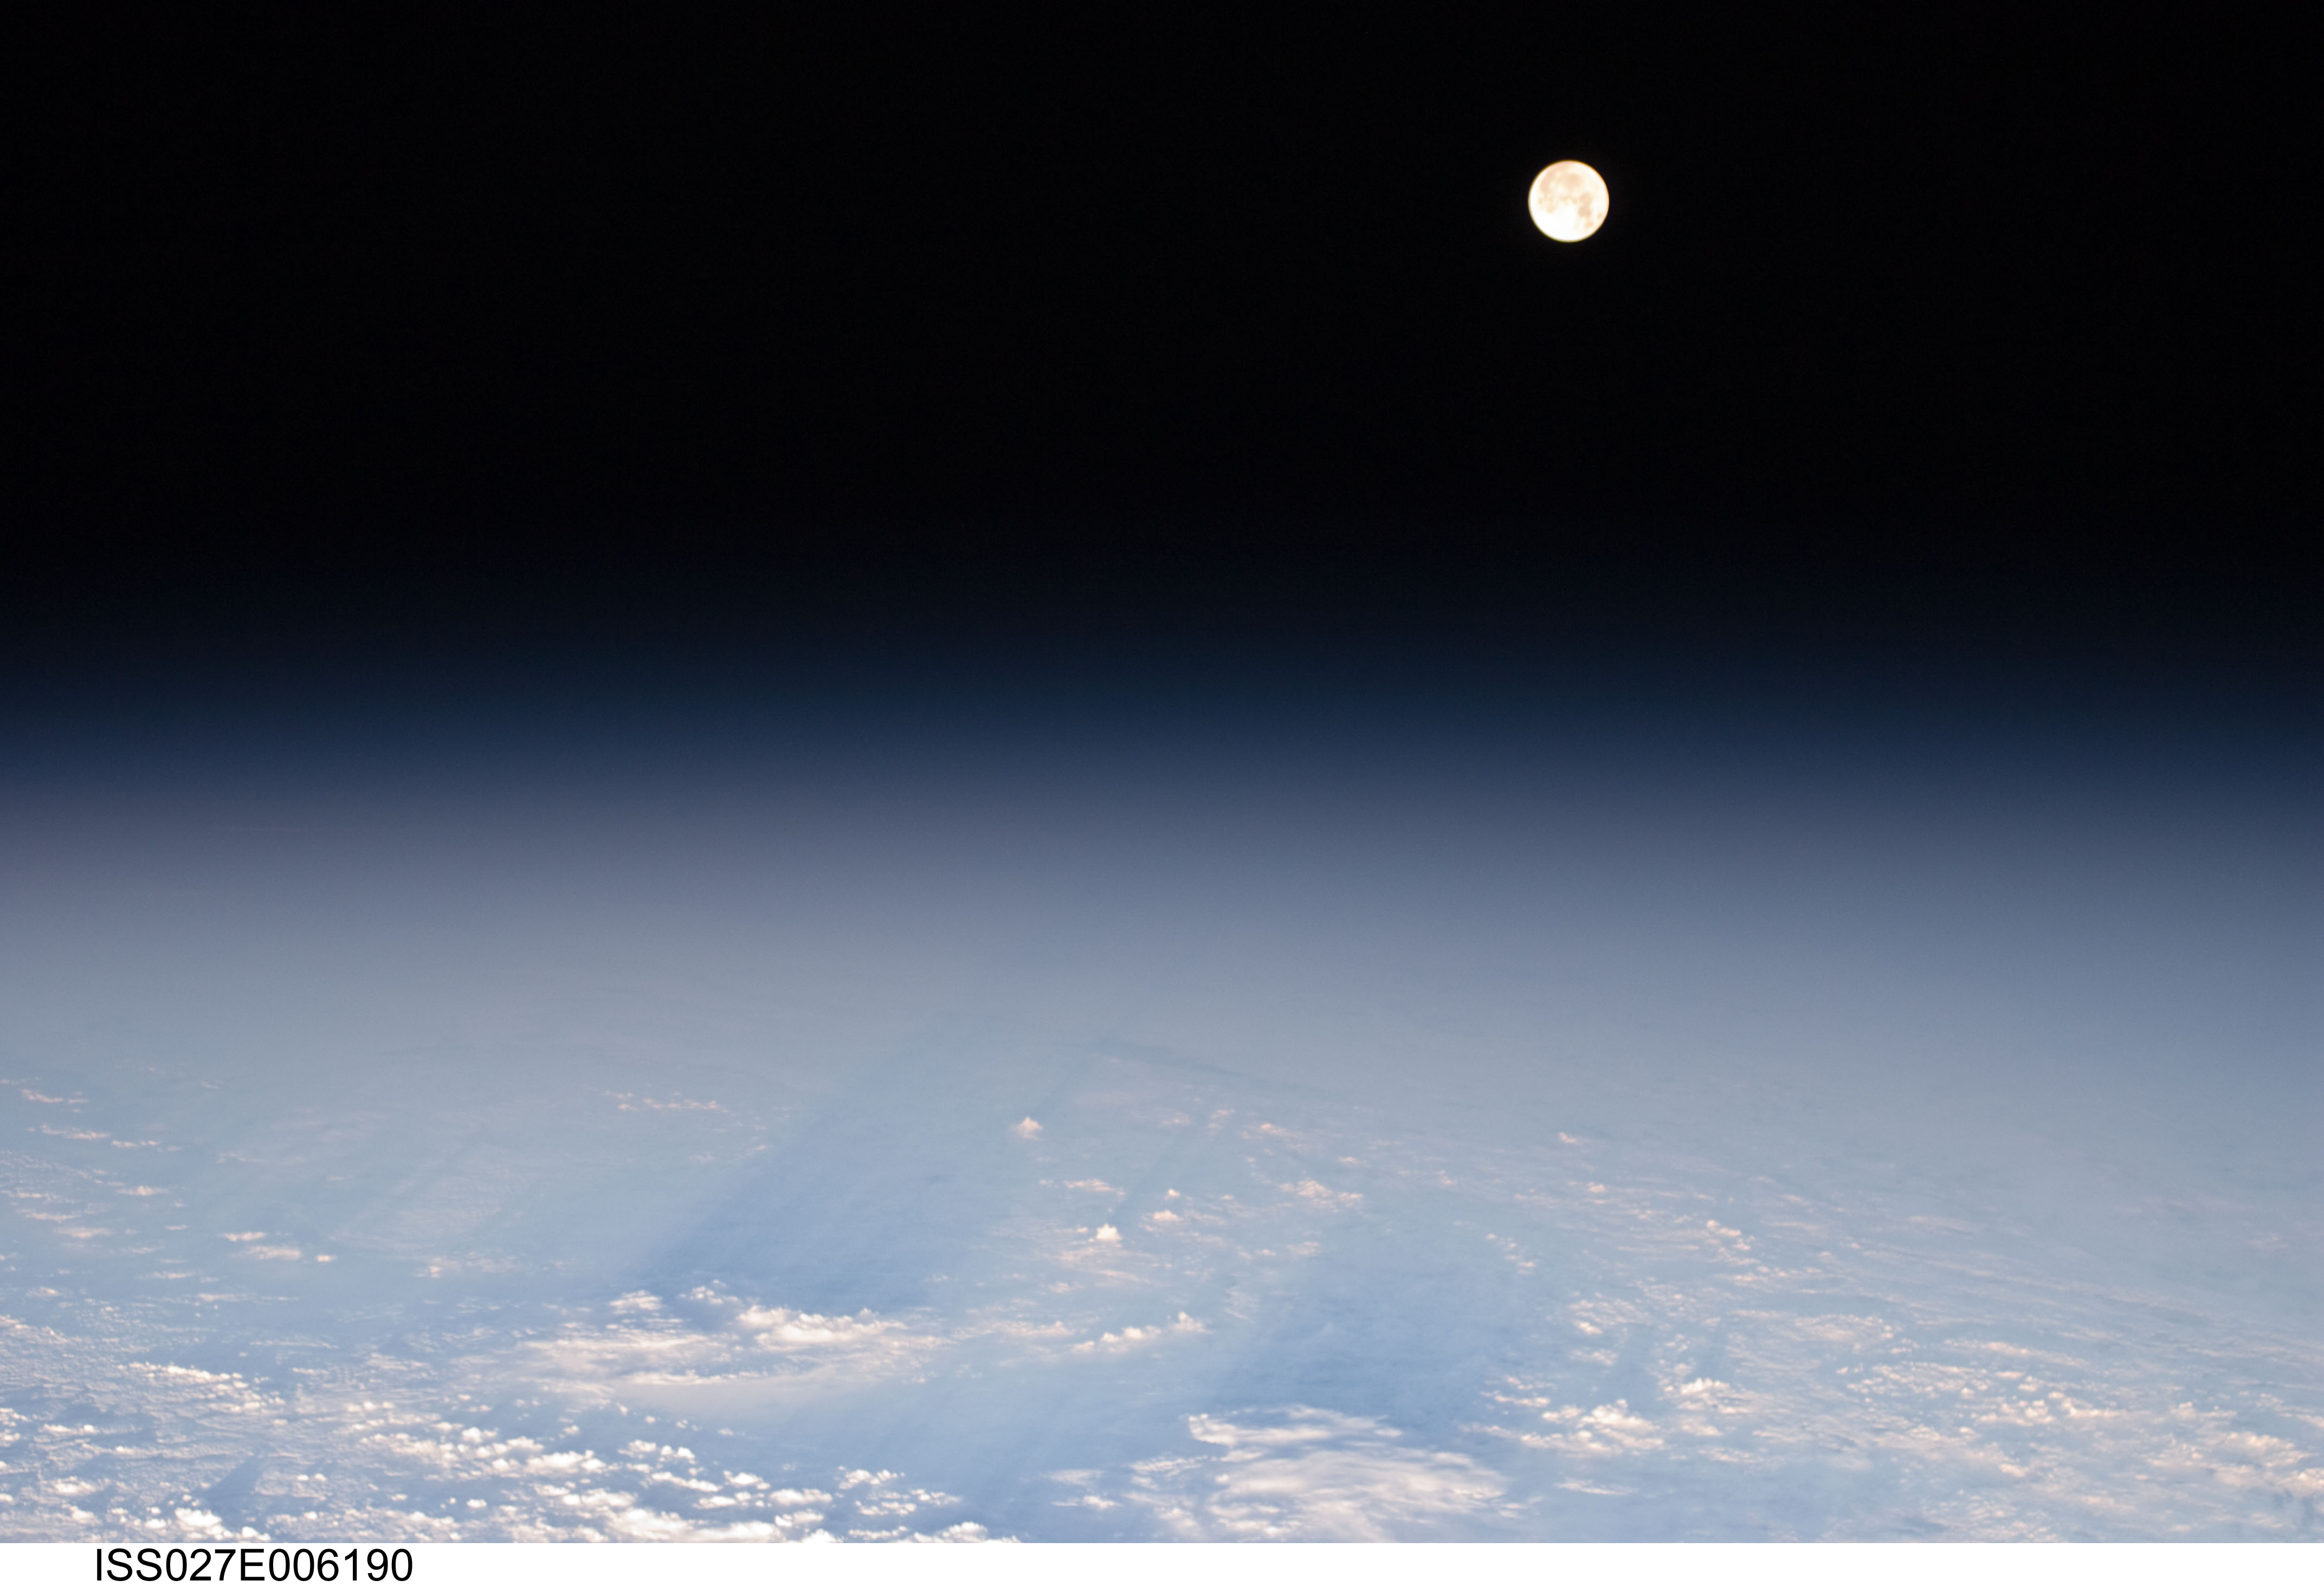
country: PACIFIC OCEAN
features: PAN-ATMOSPHERIC LIMB, FULL MOON SETTING
